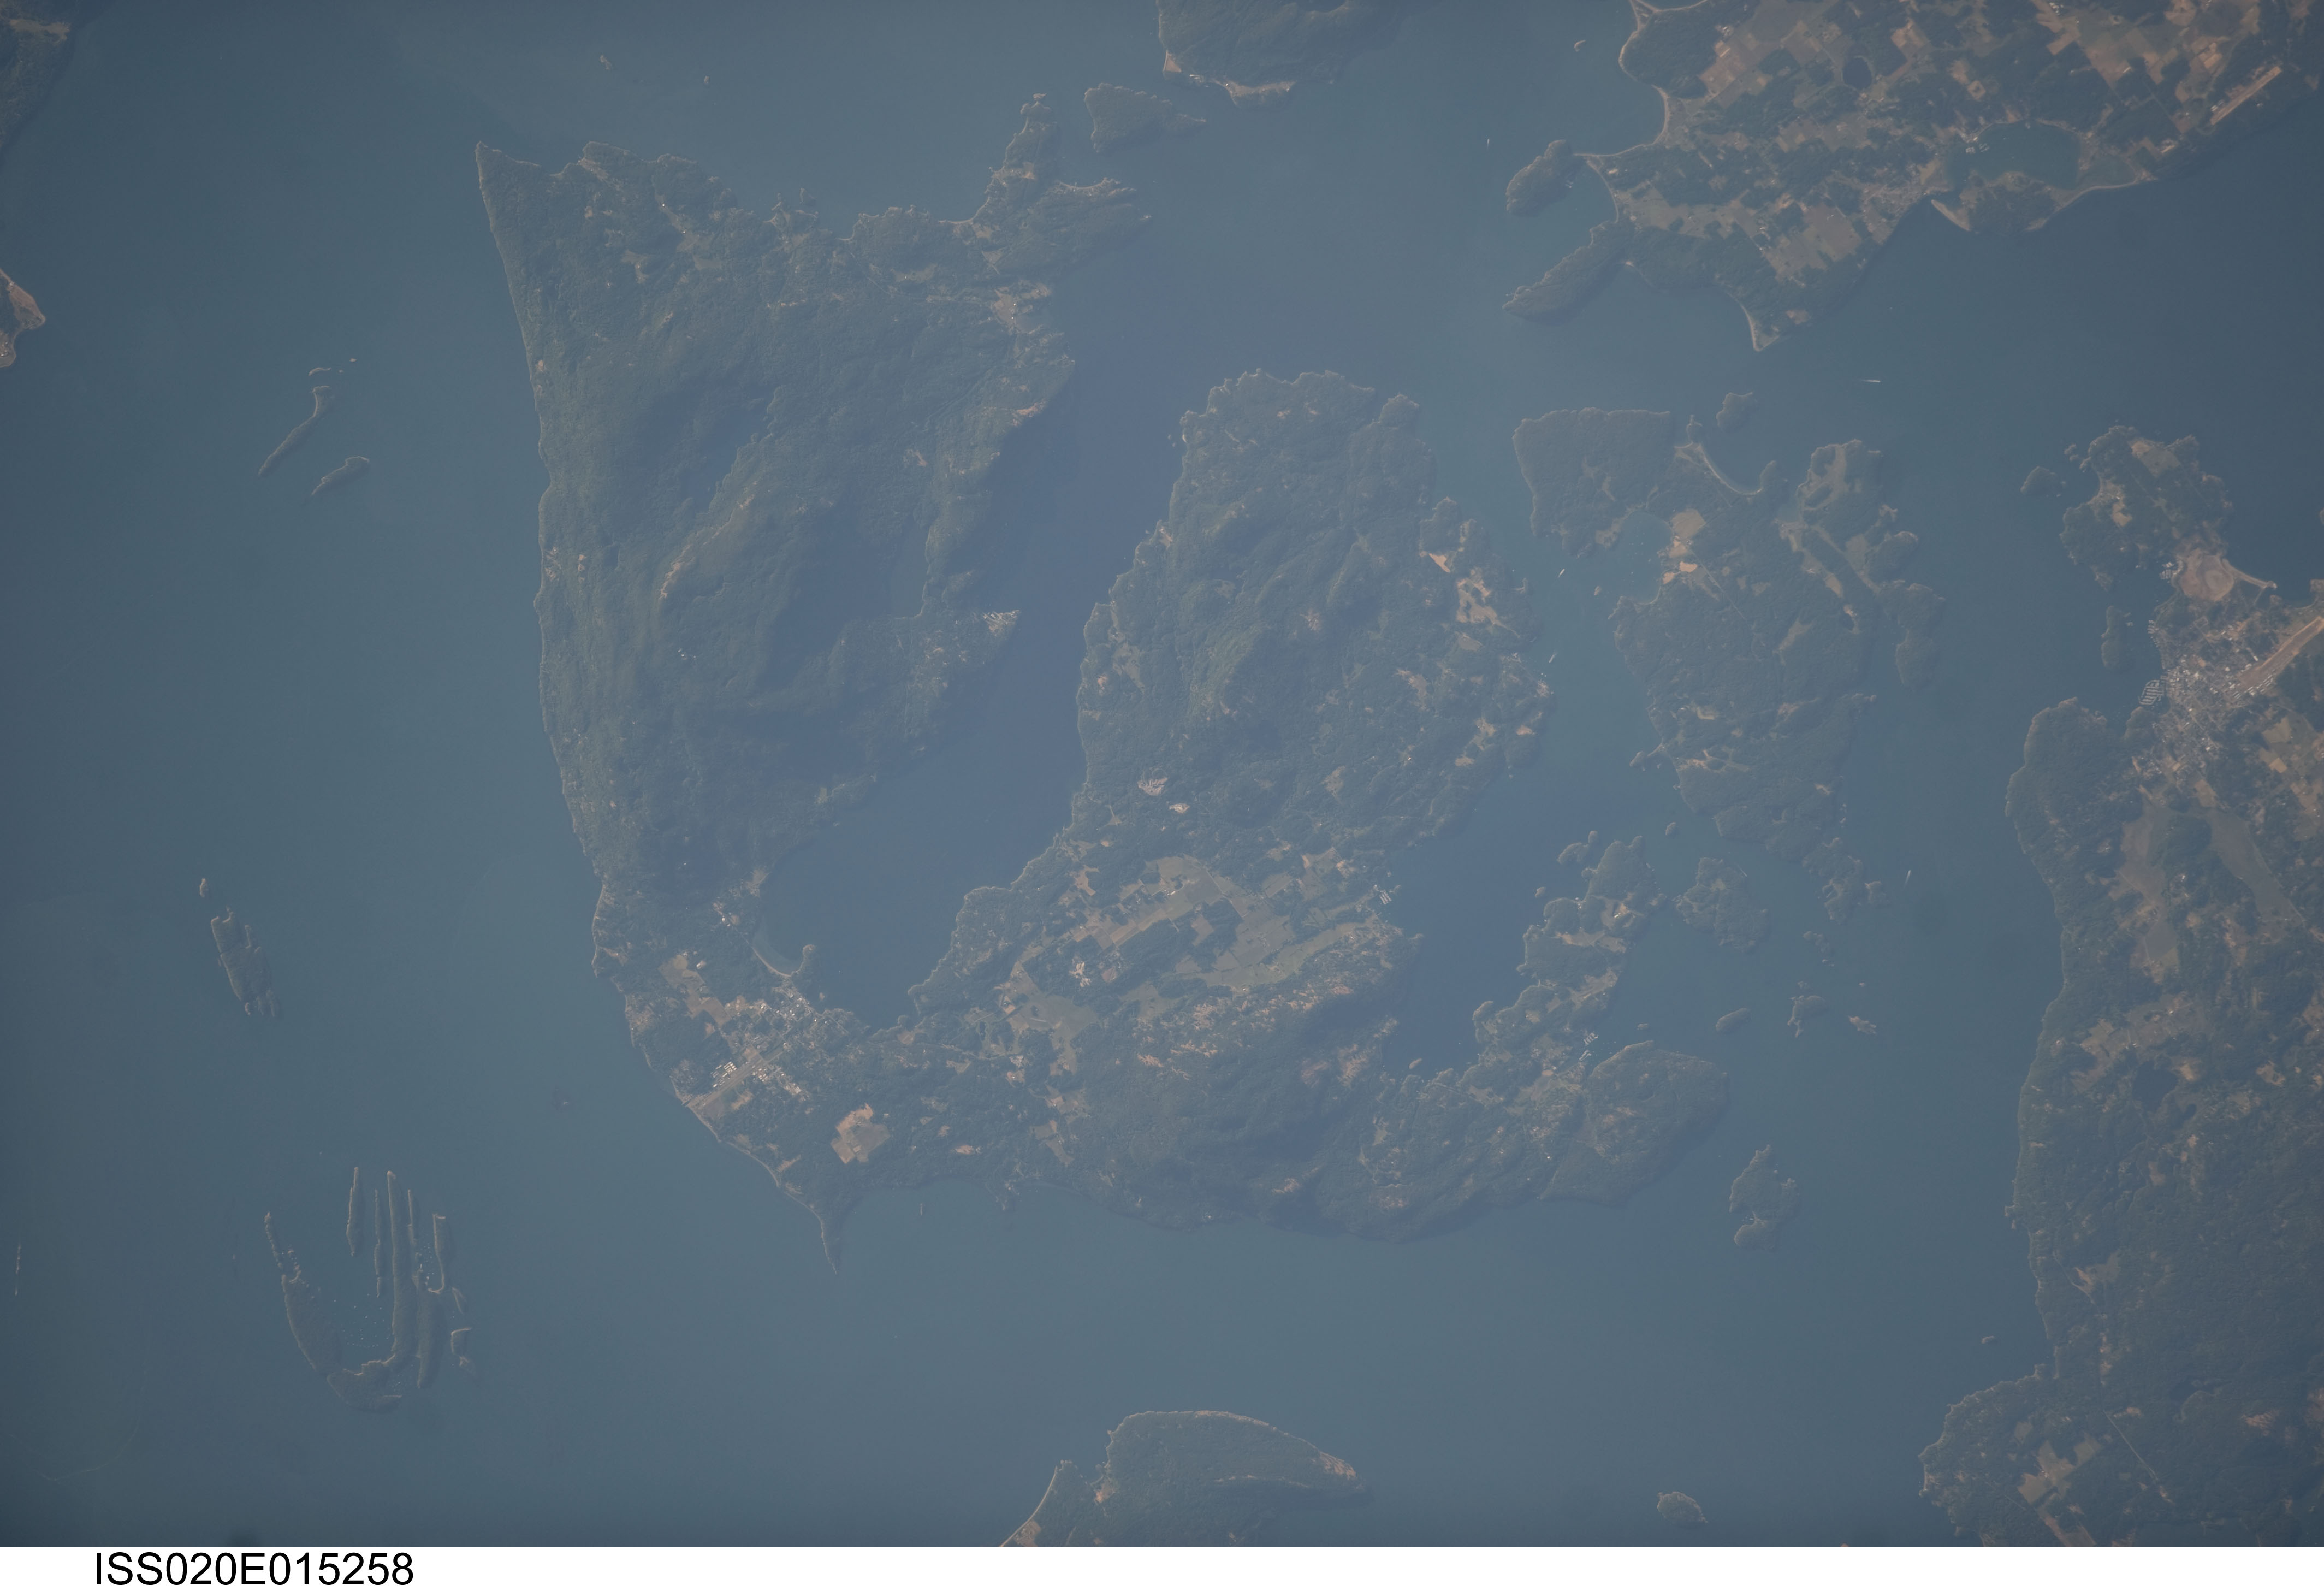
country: USA-WASHINGTON
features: ROSARIO STRAIT; EAST SOUND; ISLANDS: ORCAS, WALDRON, SHAW, SAN JUAN, LOPEZ; WASHINGTON, USA,WASHINGTON, ORCAS ISLAND, DEER ISLAND, SHAW ISLAND, EAST SOUND, OBSTRUCTION ISLAND, CRANE ISLAND, JONES ISLAND, WALDRON ISLAND,EASTSOUND WA, ORCAS ISLAND, ORCAS ISLAND AIRPORT (KORS), FRIDAY HARBOR AIRPORT (KFHR)
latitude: 48.6
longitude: -122.9
